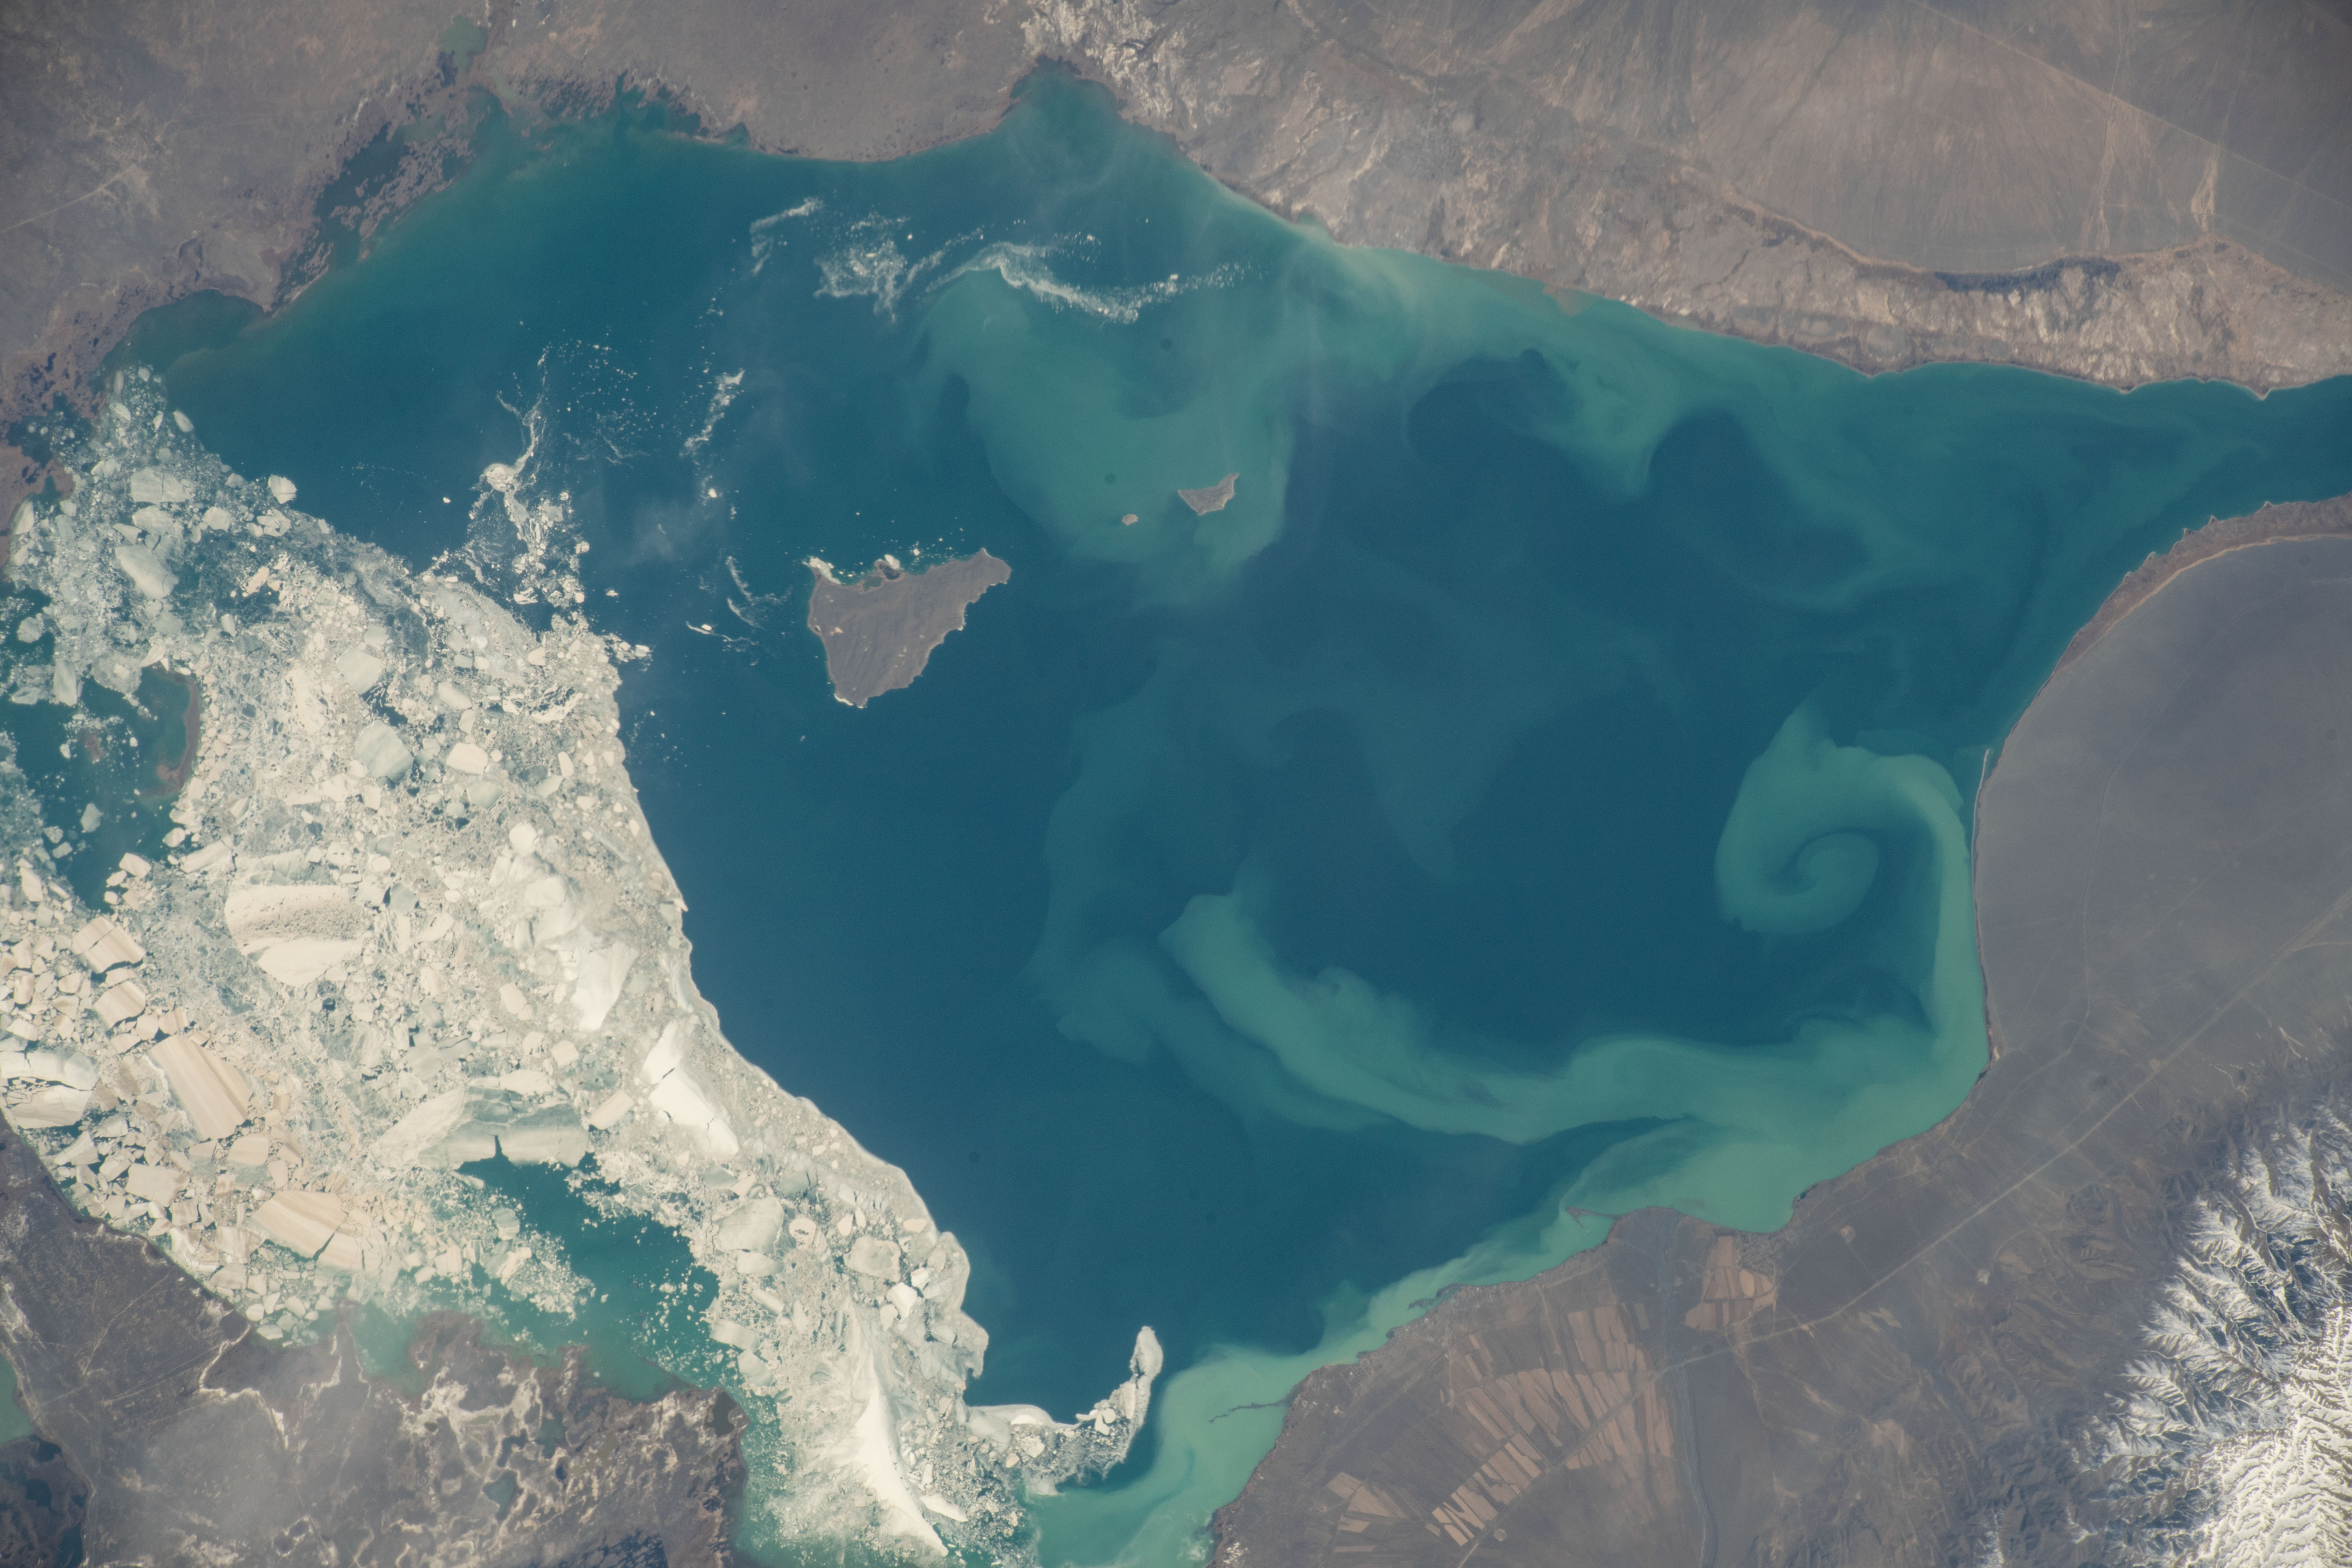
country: KAZAKHSTAN
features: KAZAKHSTAN,LAKE ALAKOL
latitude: 46.1
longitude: 81.8
